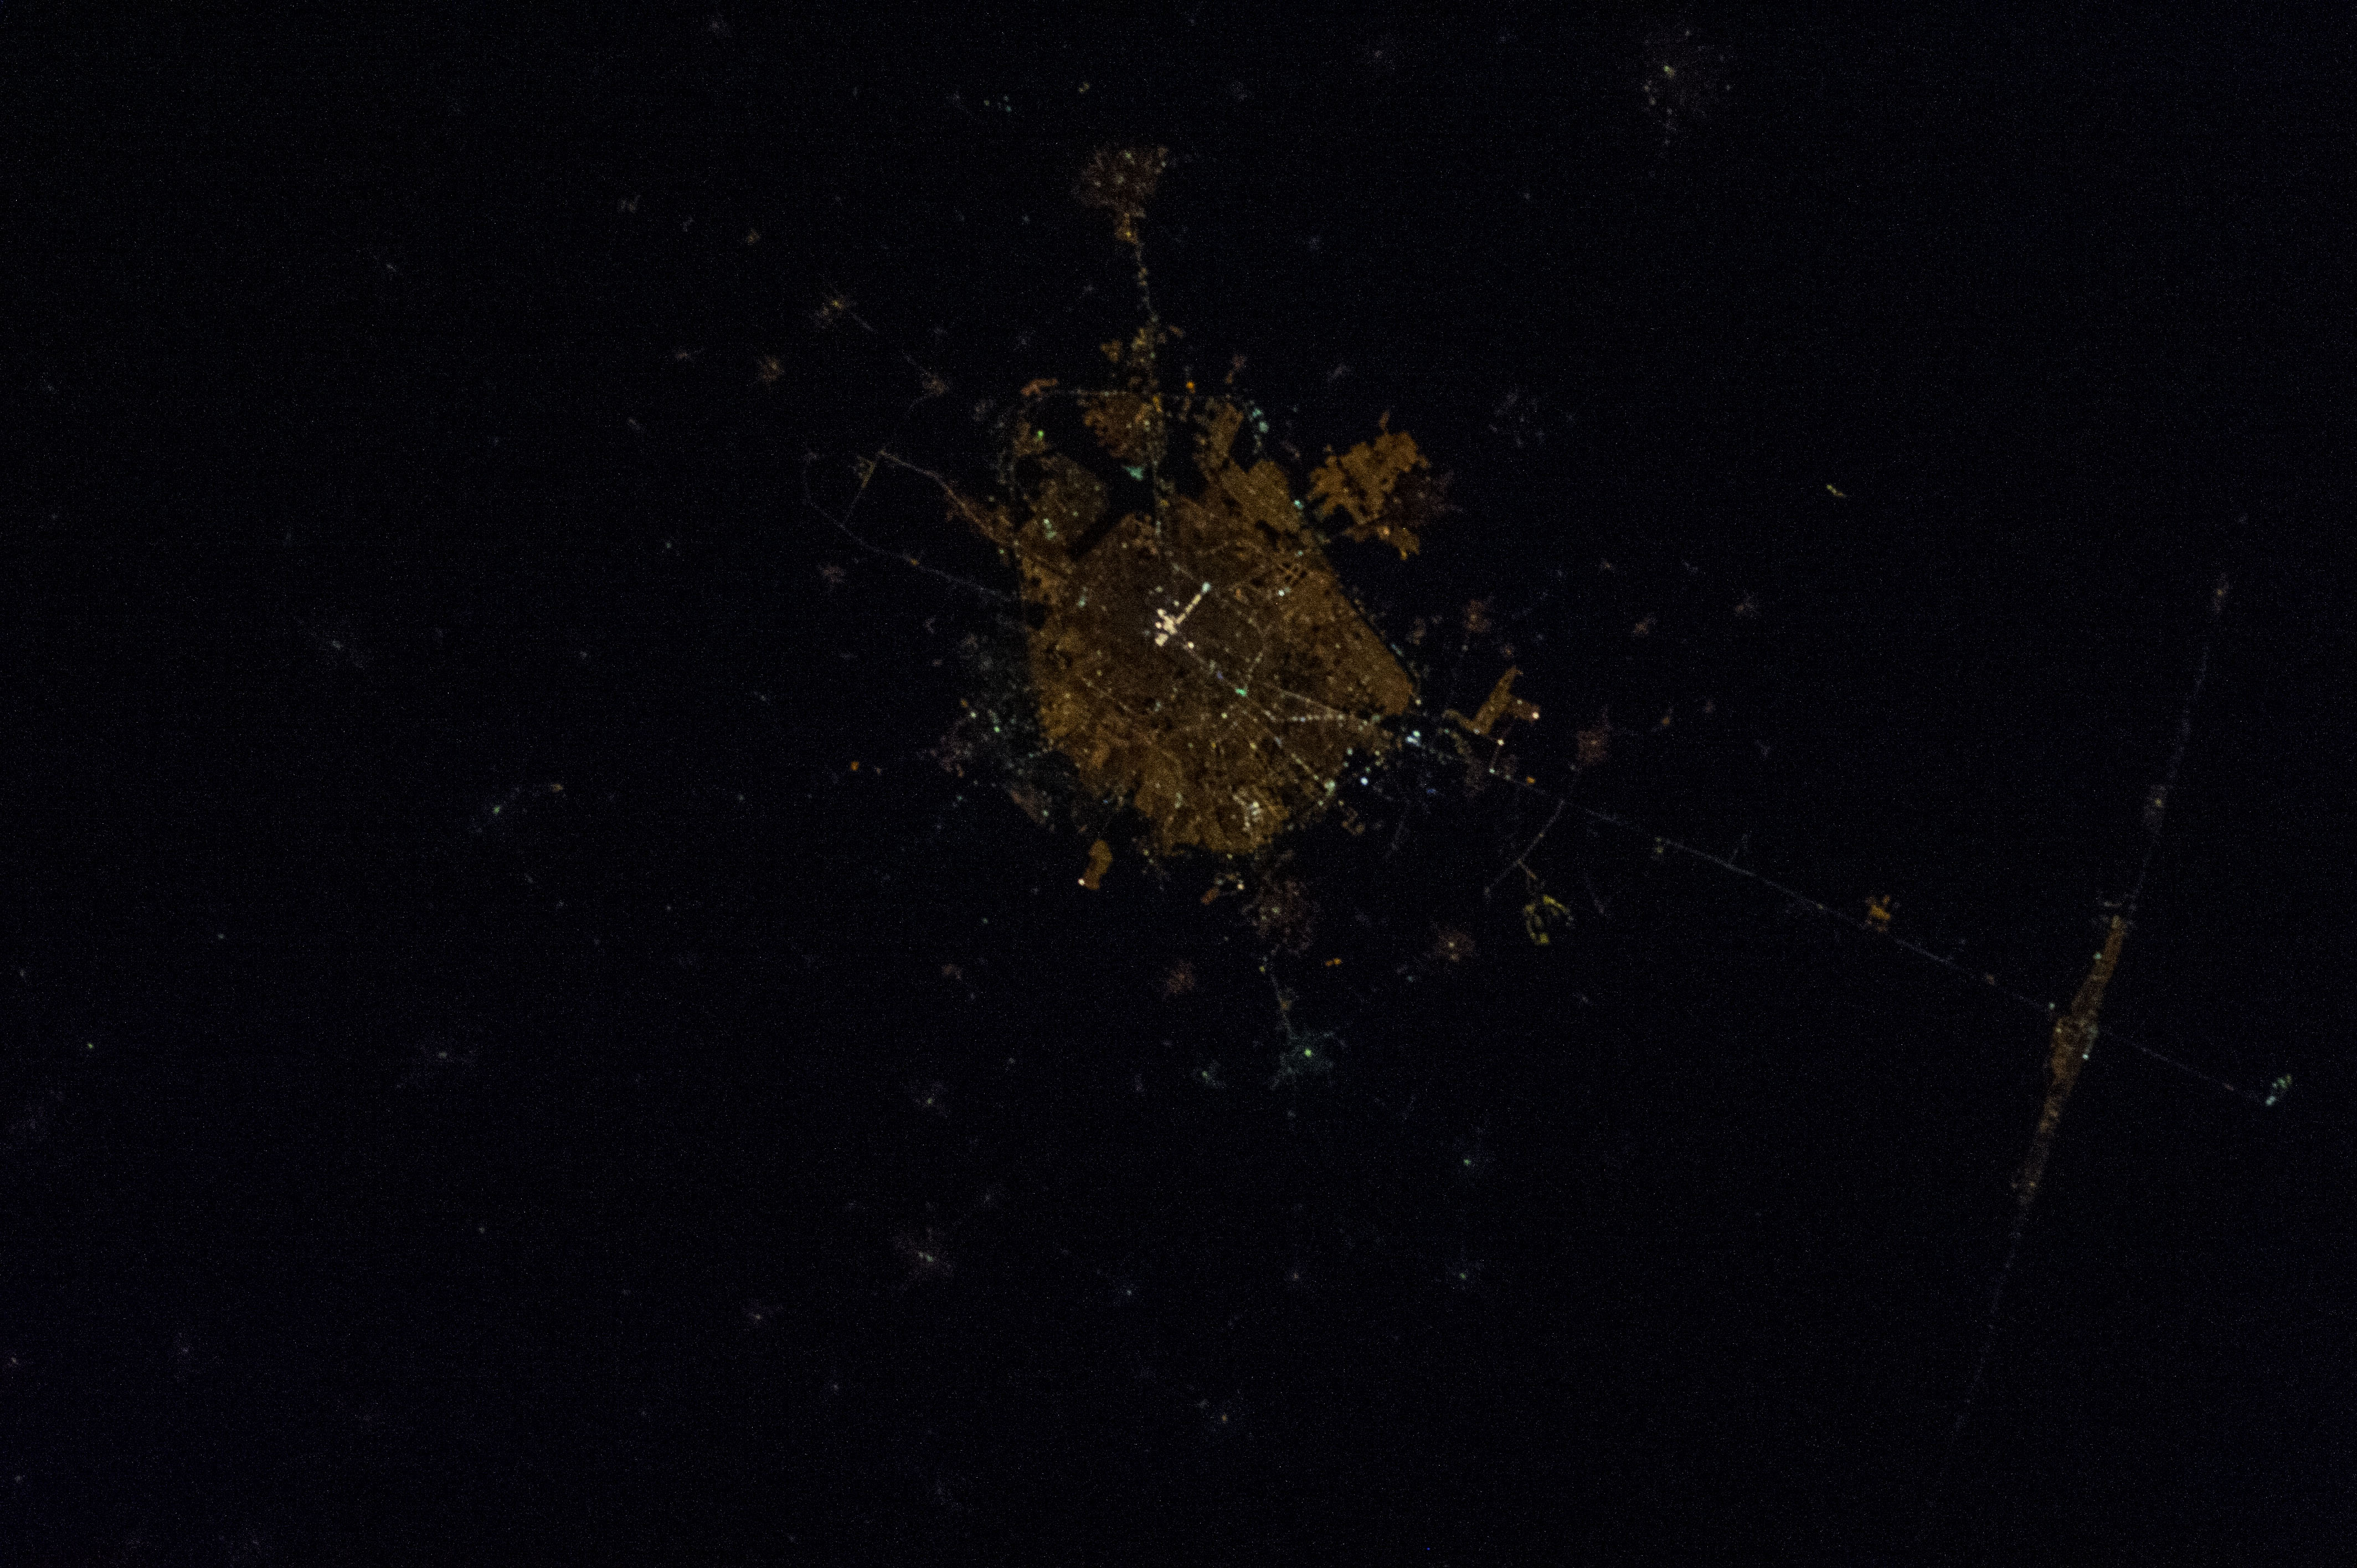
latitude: 21.0
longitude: -89.6
